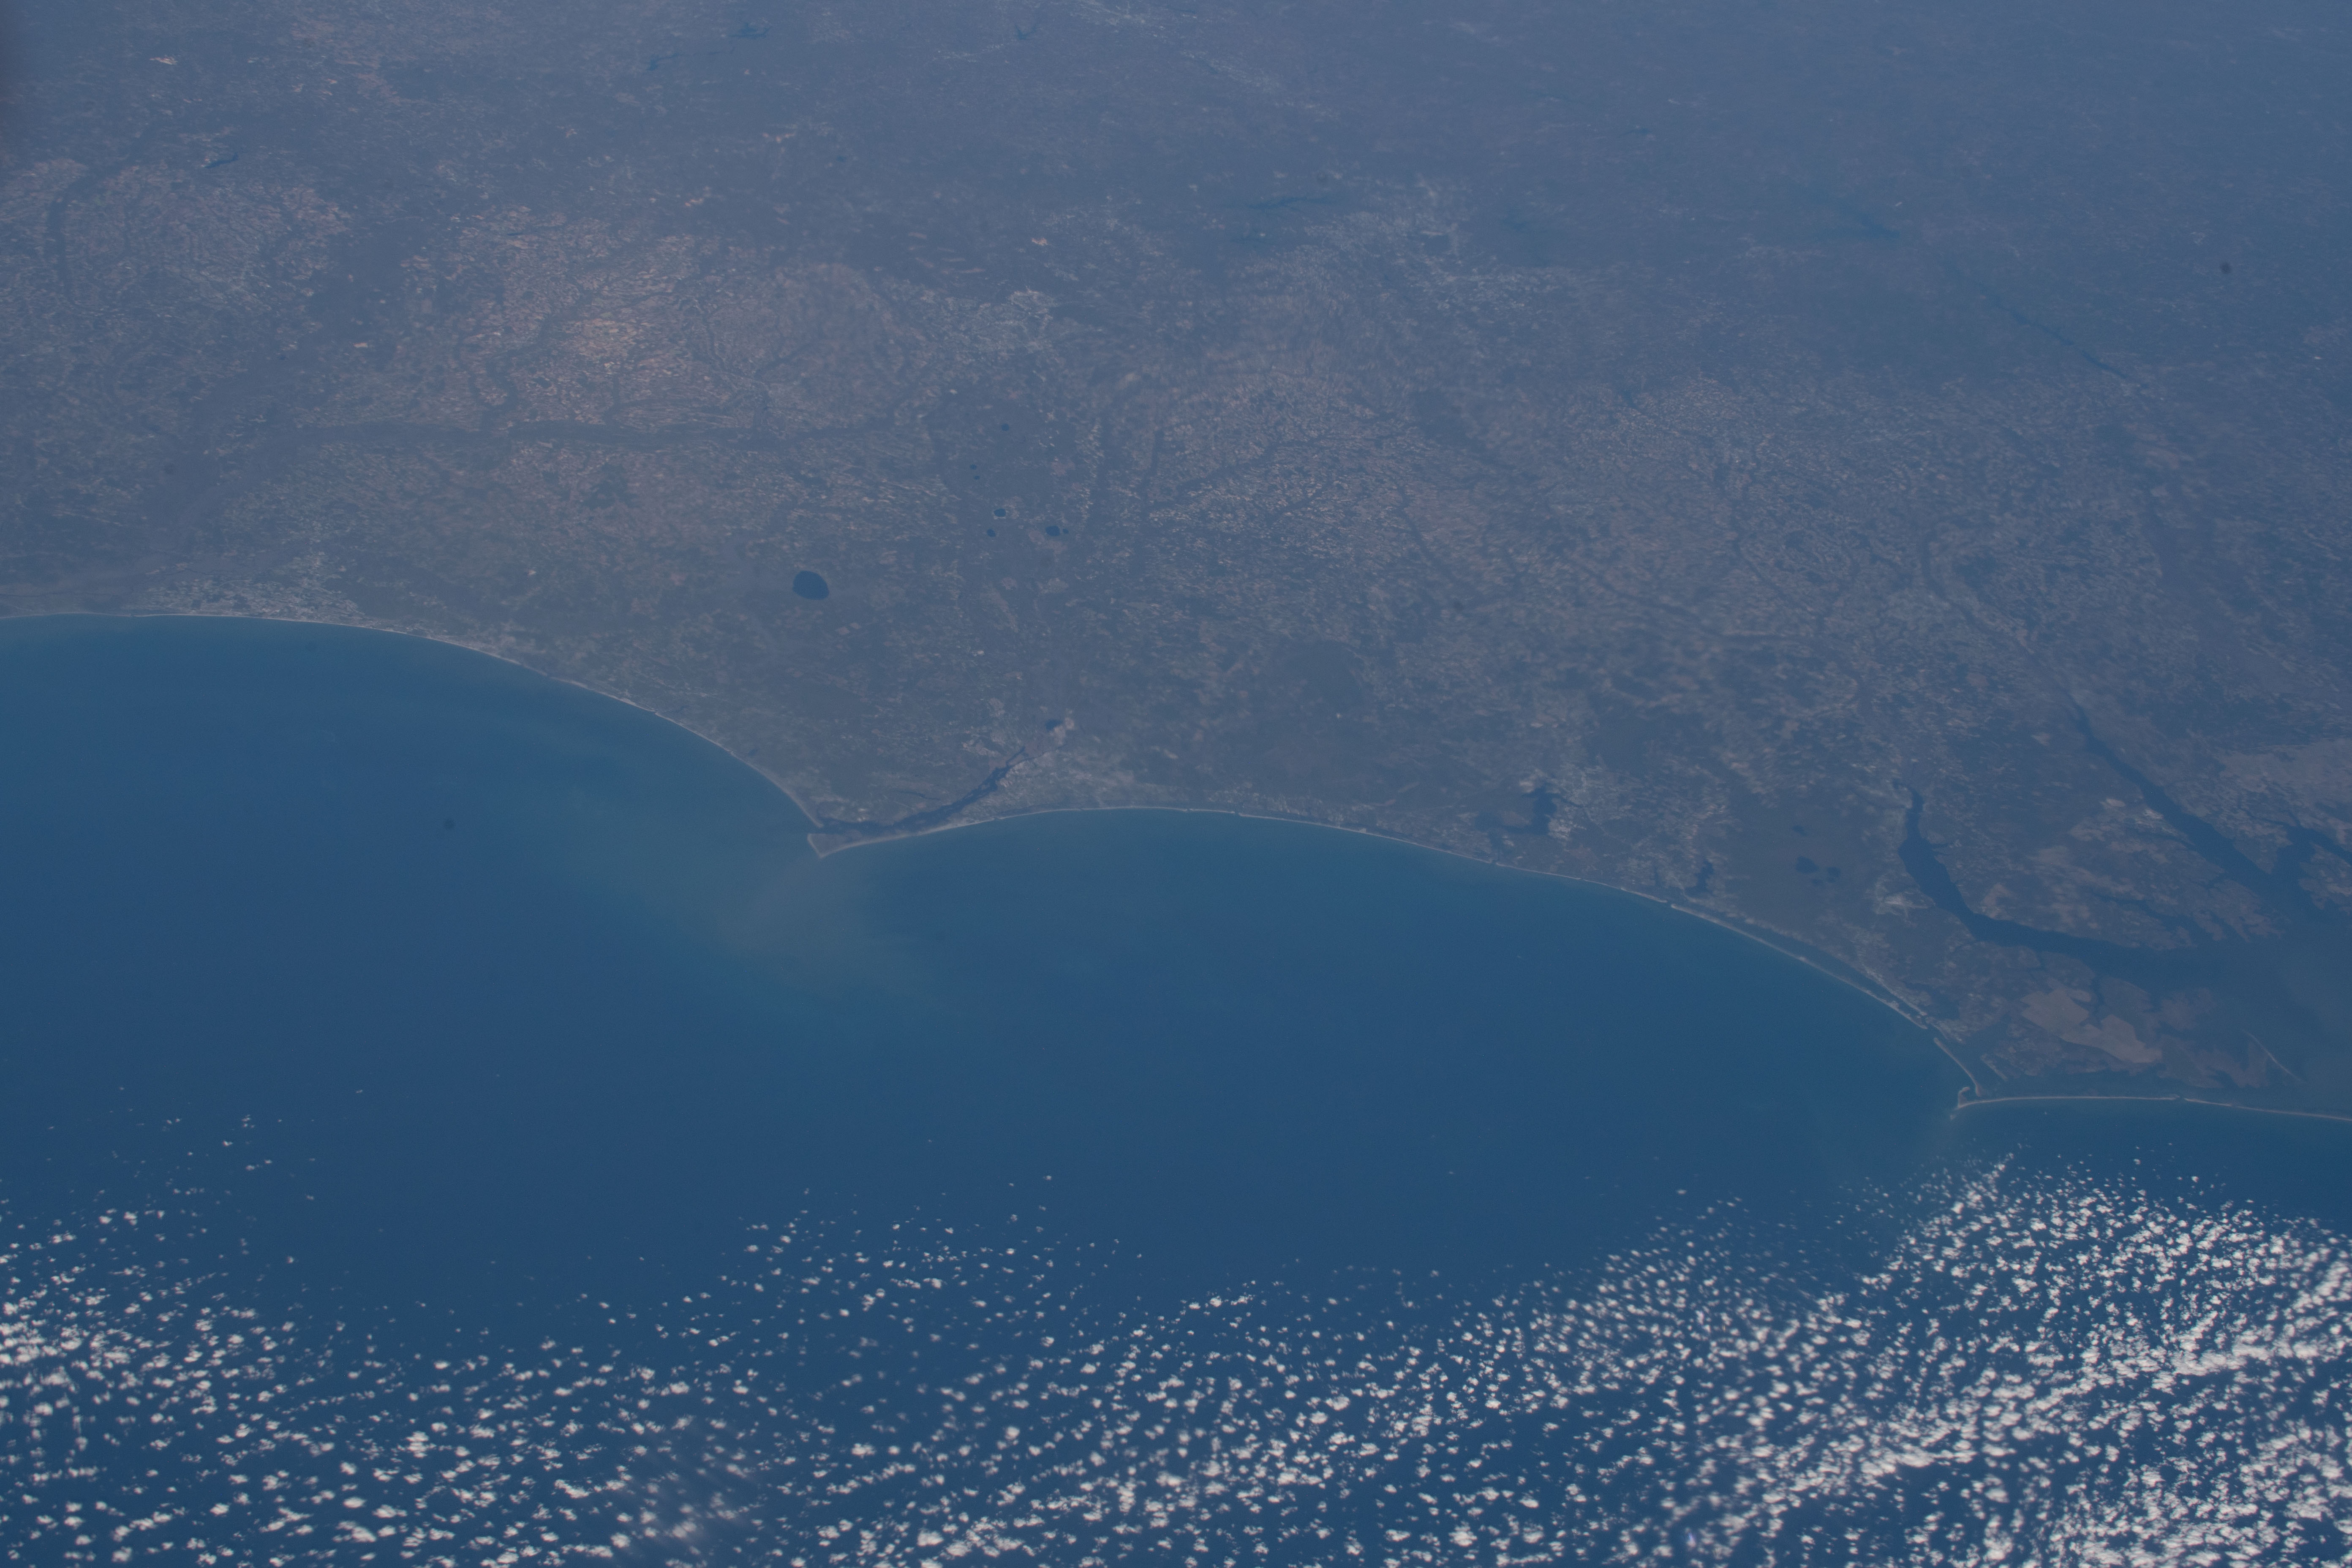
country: USA-NORTH CAROLINA
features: PAMLICO SOUND, WILMINGTON
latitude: 34.5
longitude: -77.5
